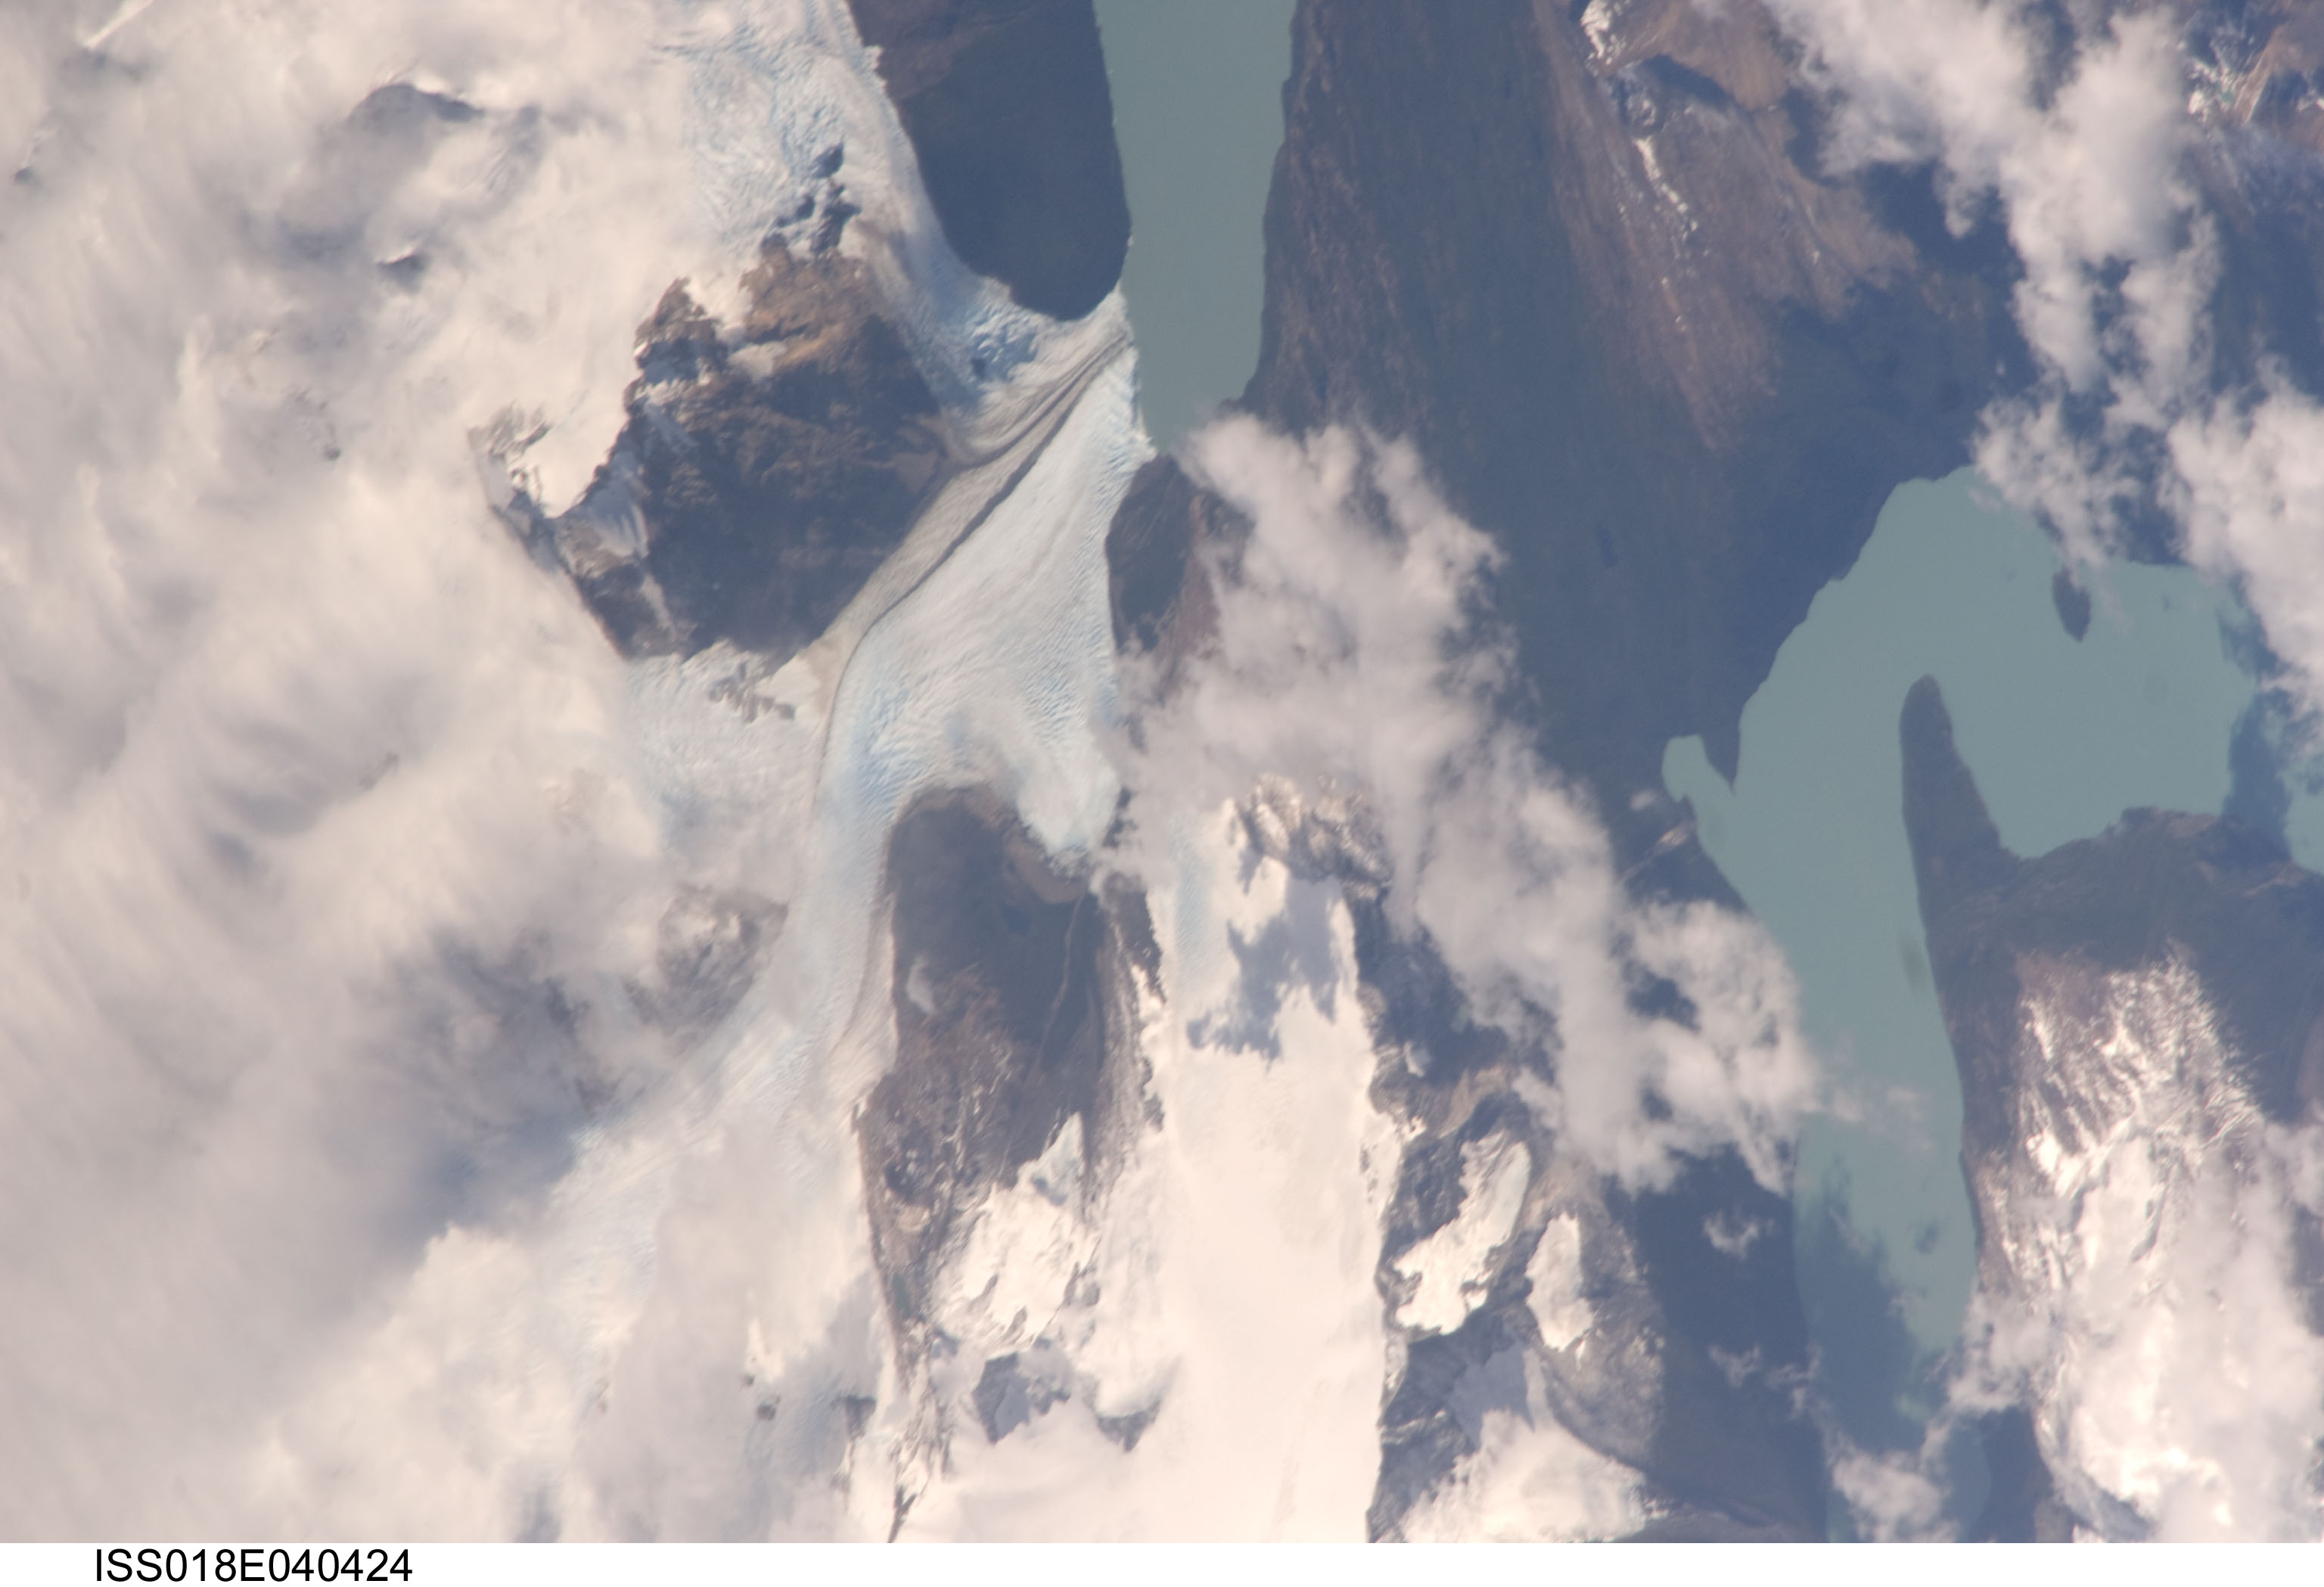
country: CHILE
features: MAYO GLACIER, LAKE, MORAINES
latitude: -50.3
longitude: -73.3
